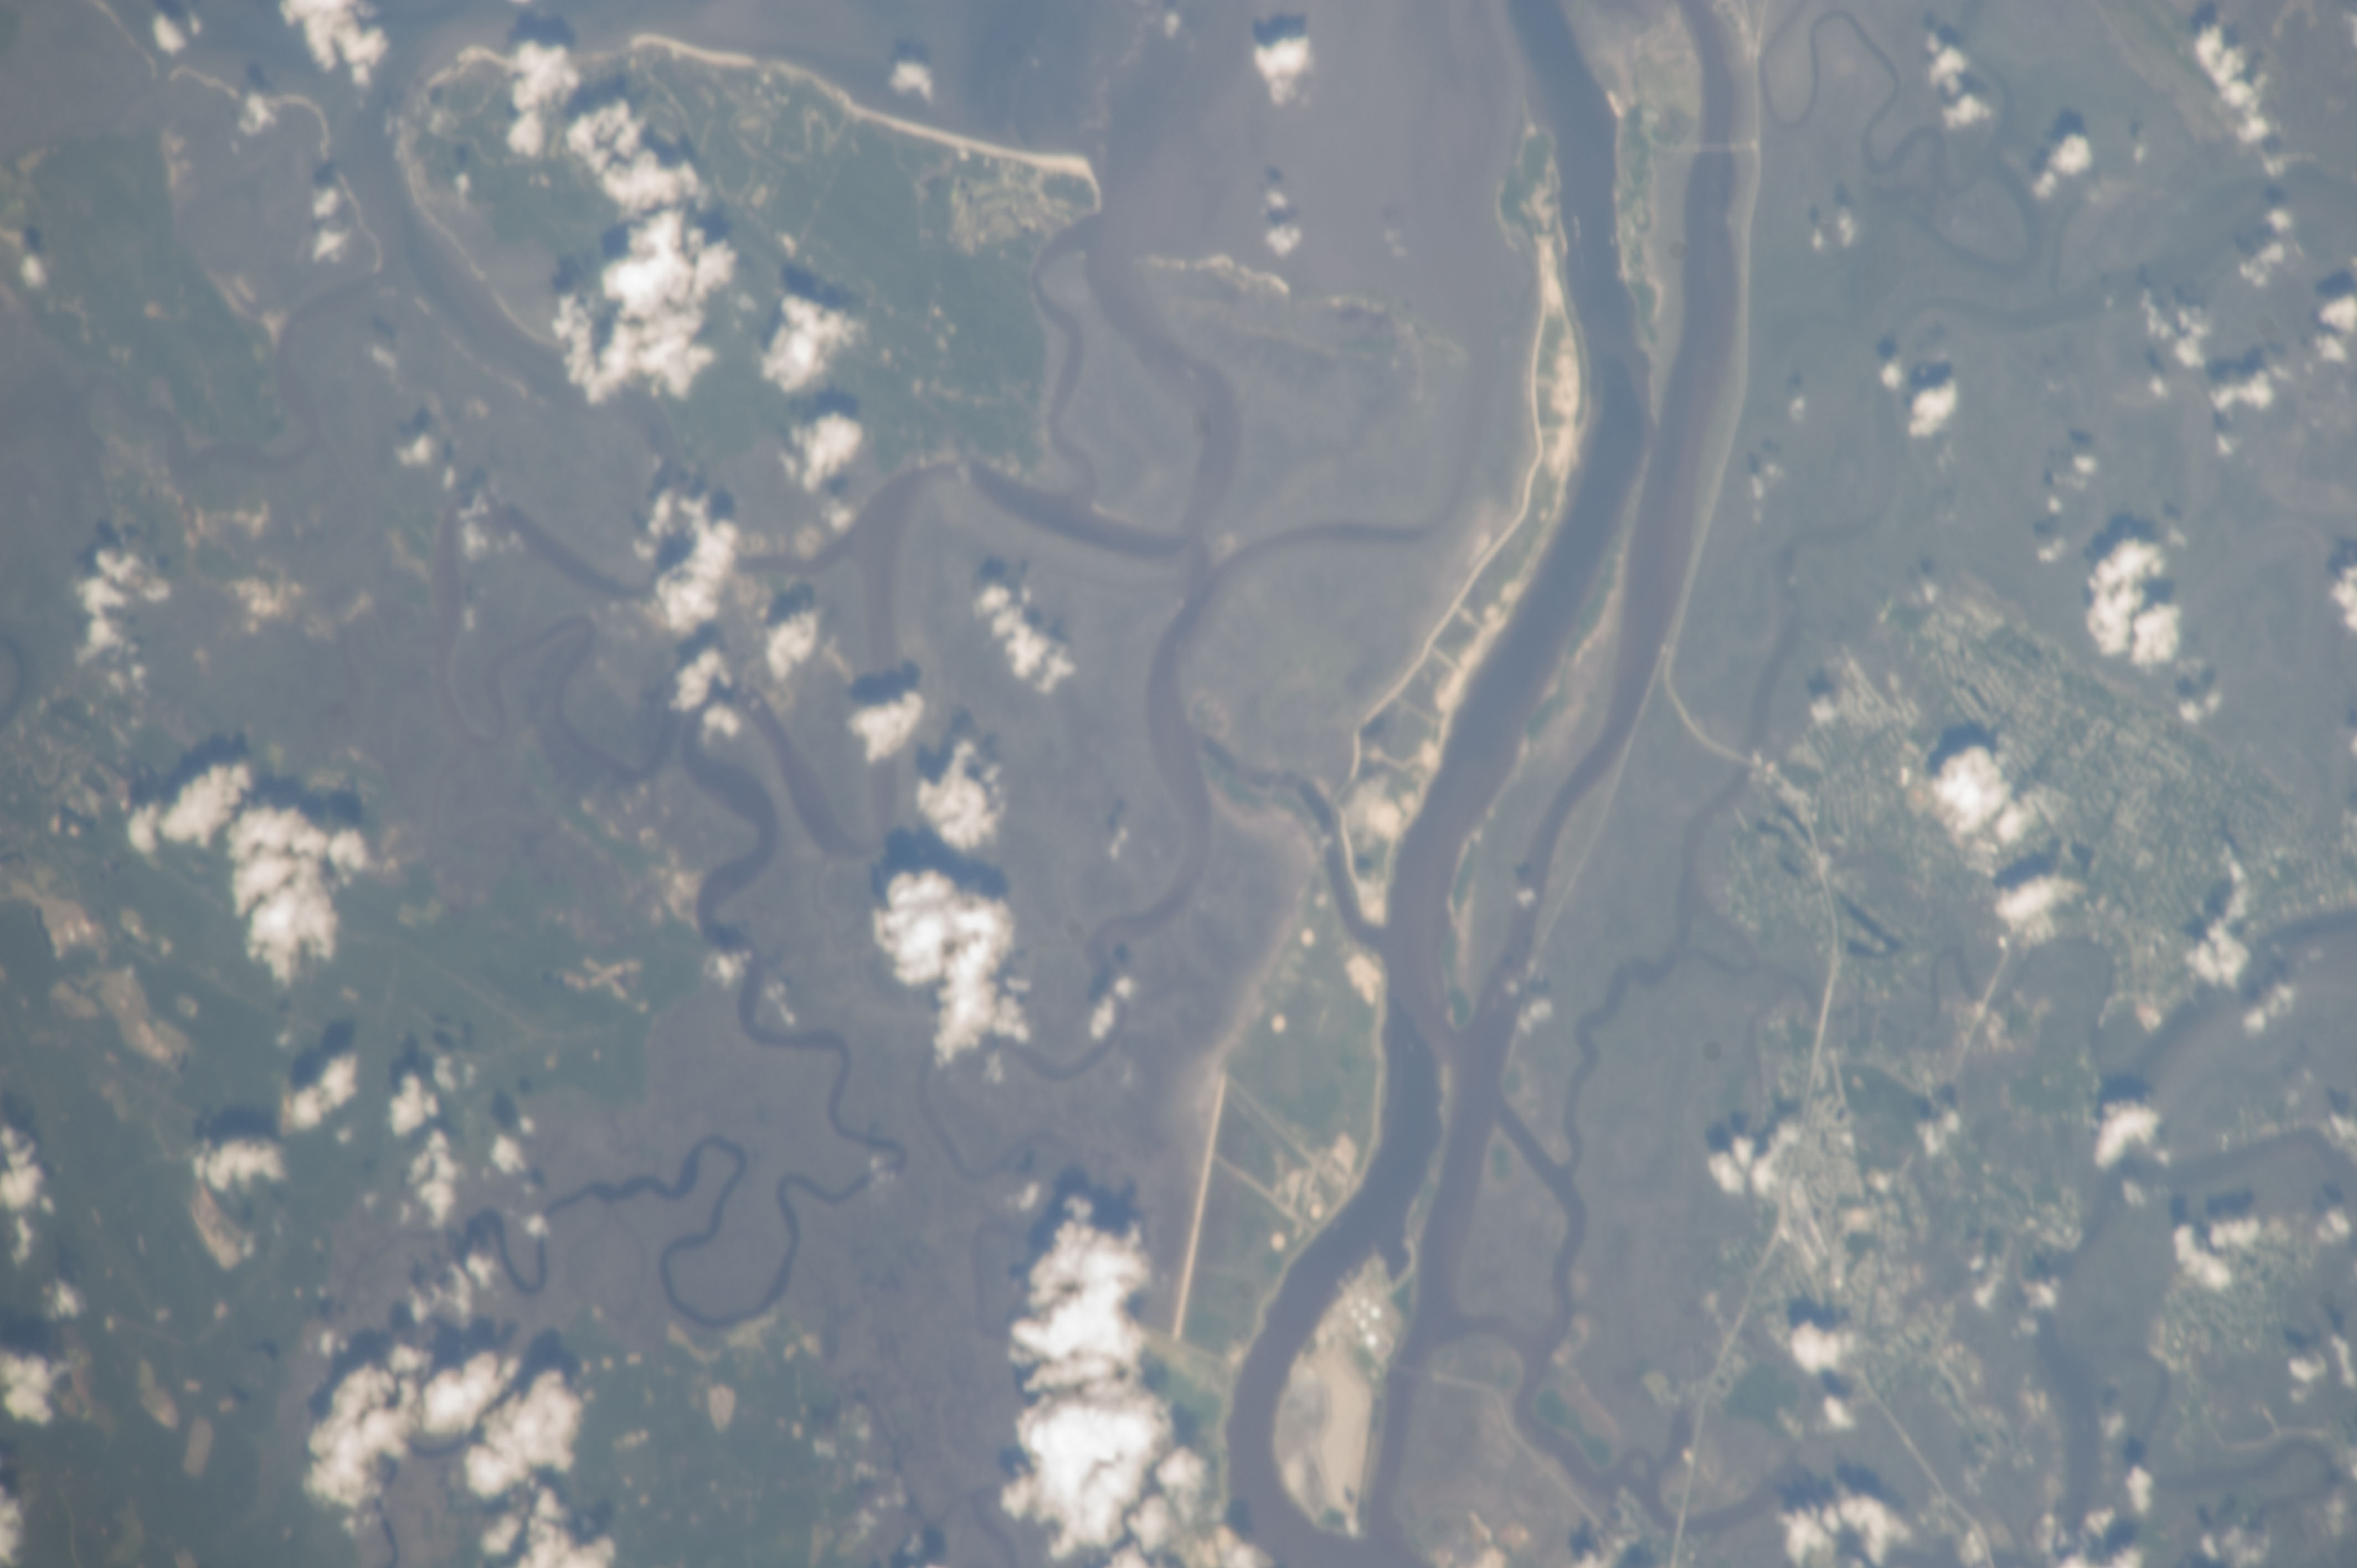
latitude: 32.1
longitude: -81.1
